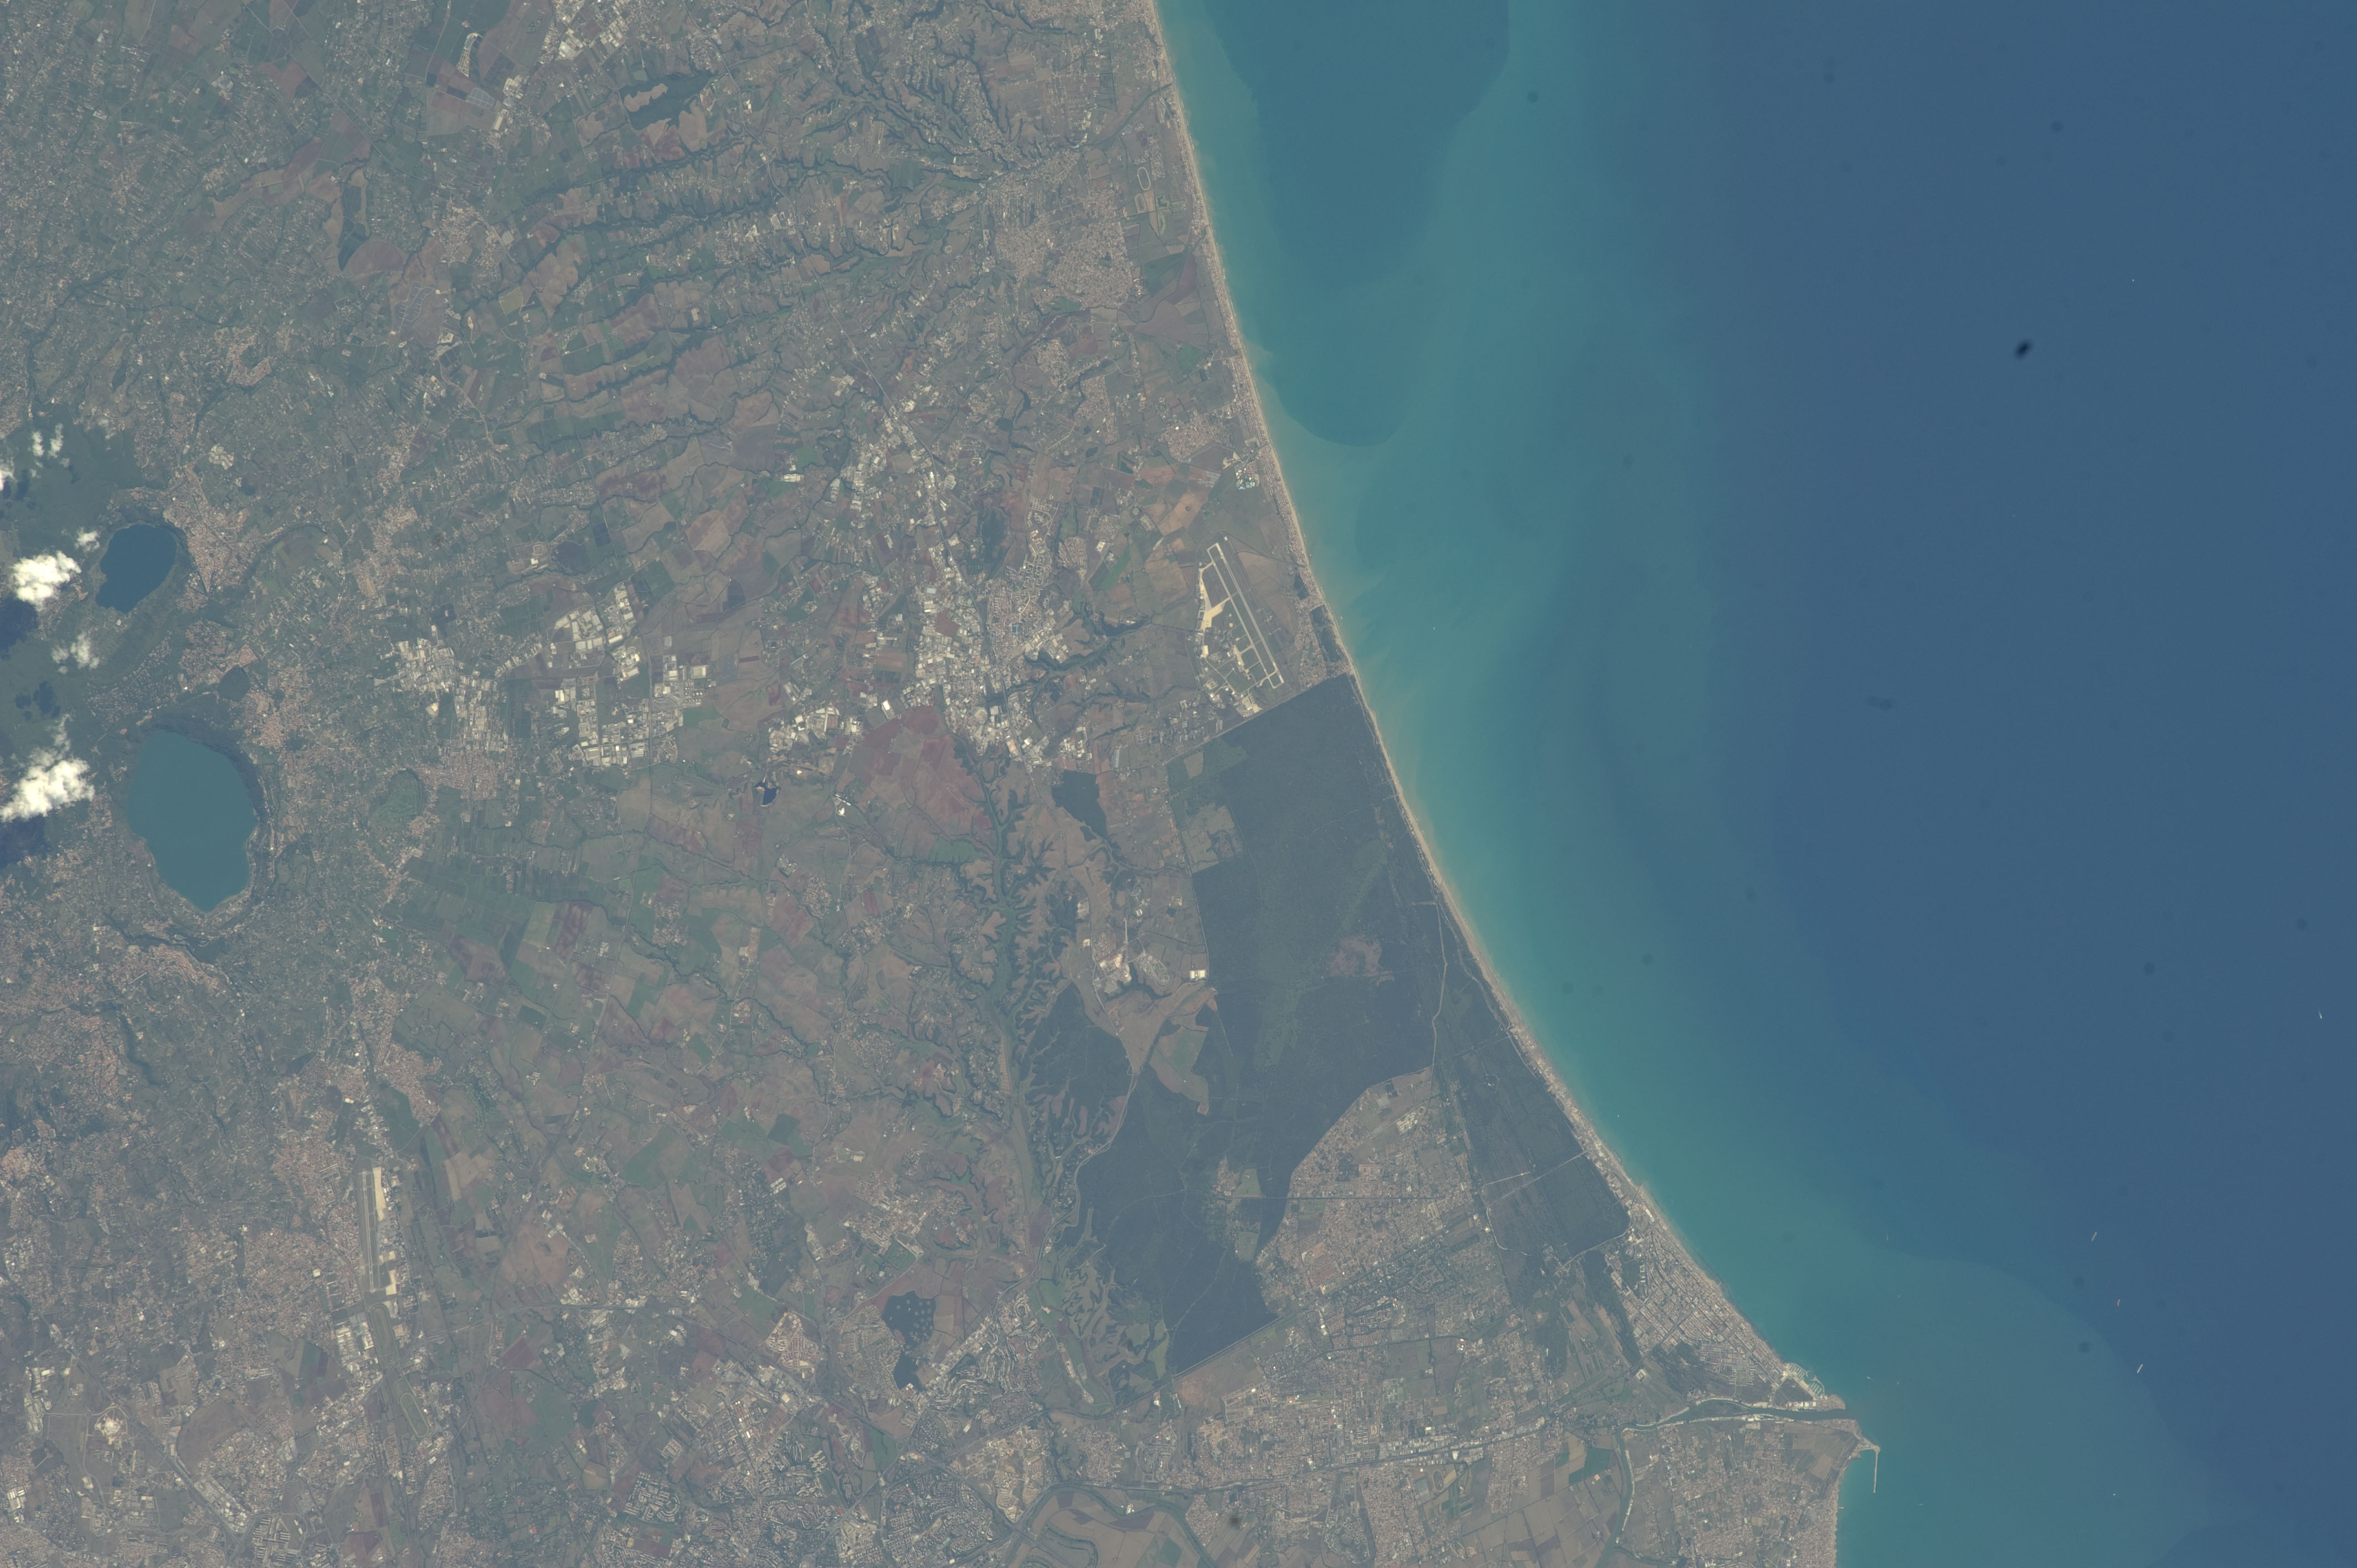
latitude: 41.7
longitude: 12.3
